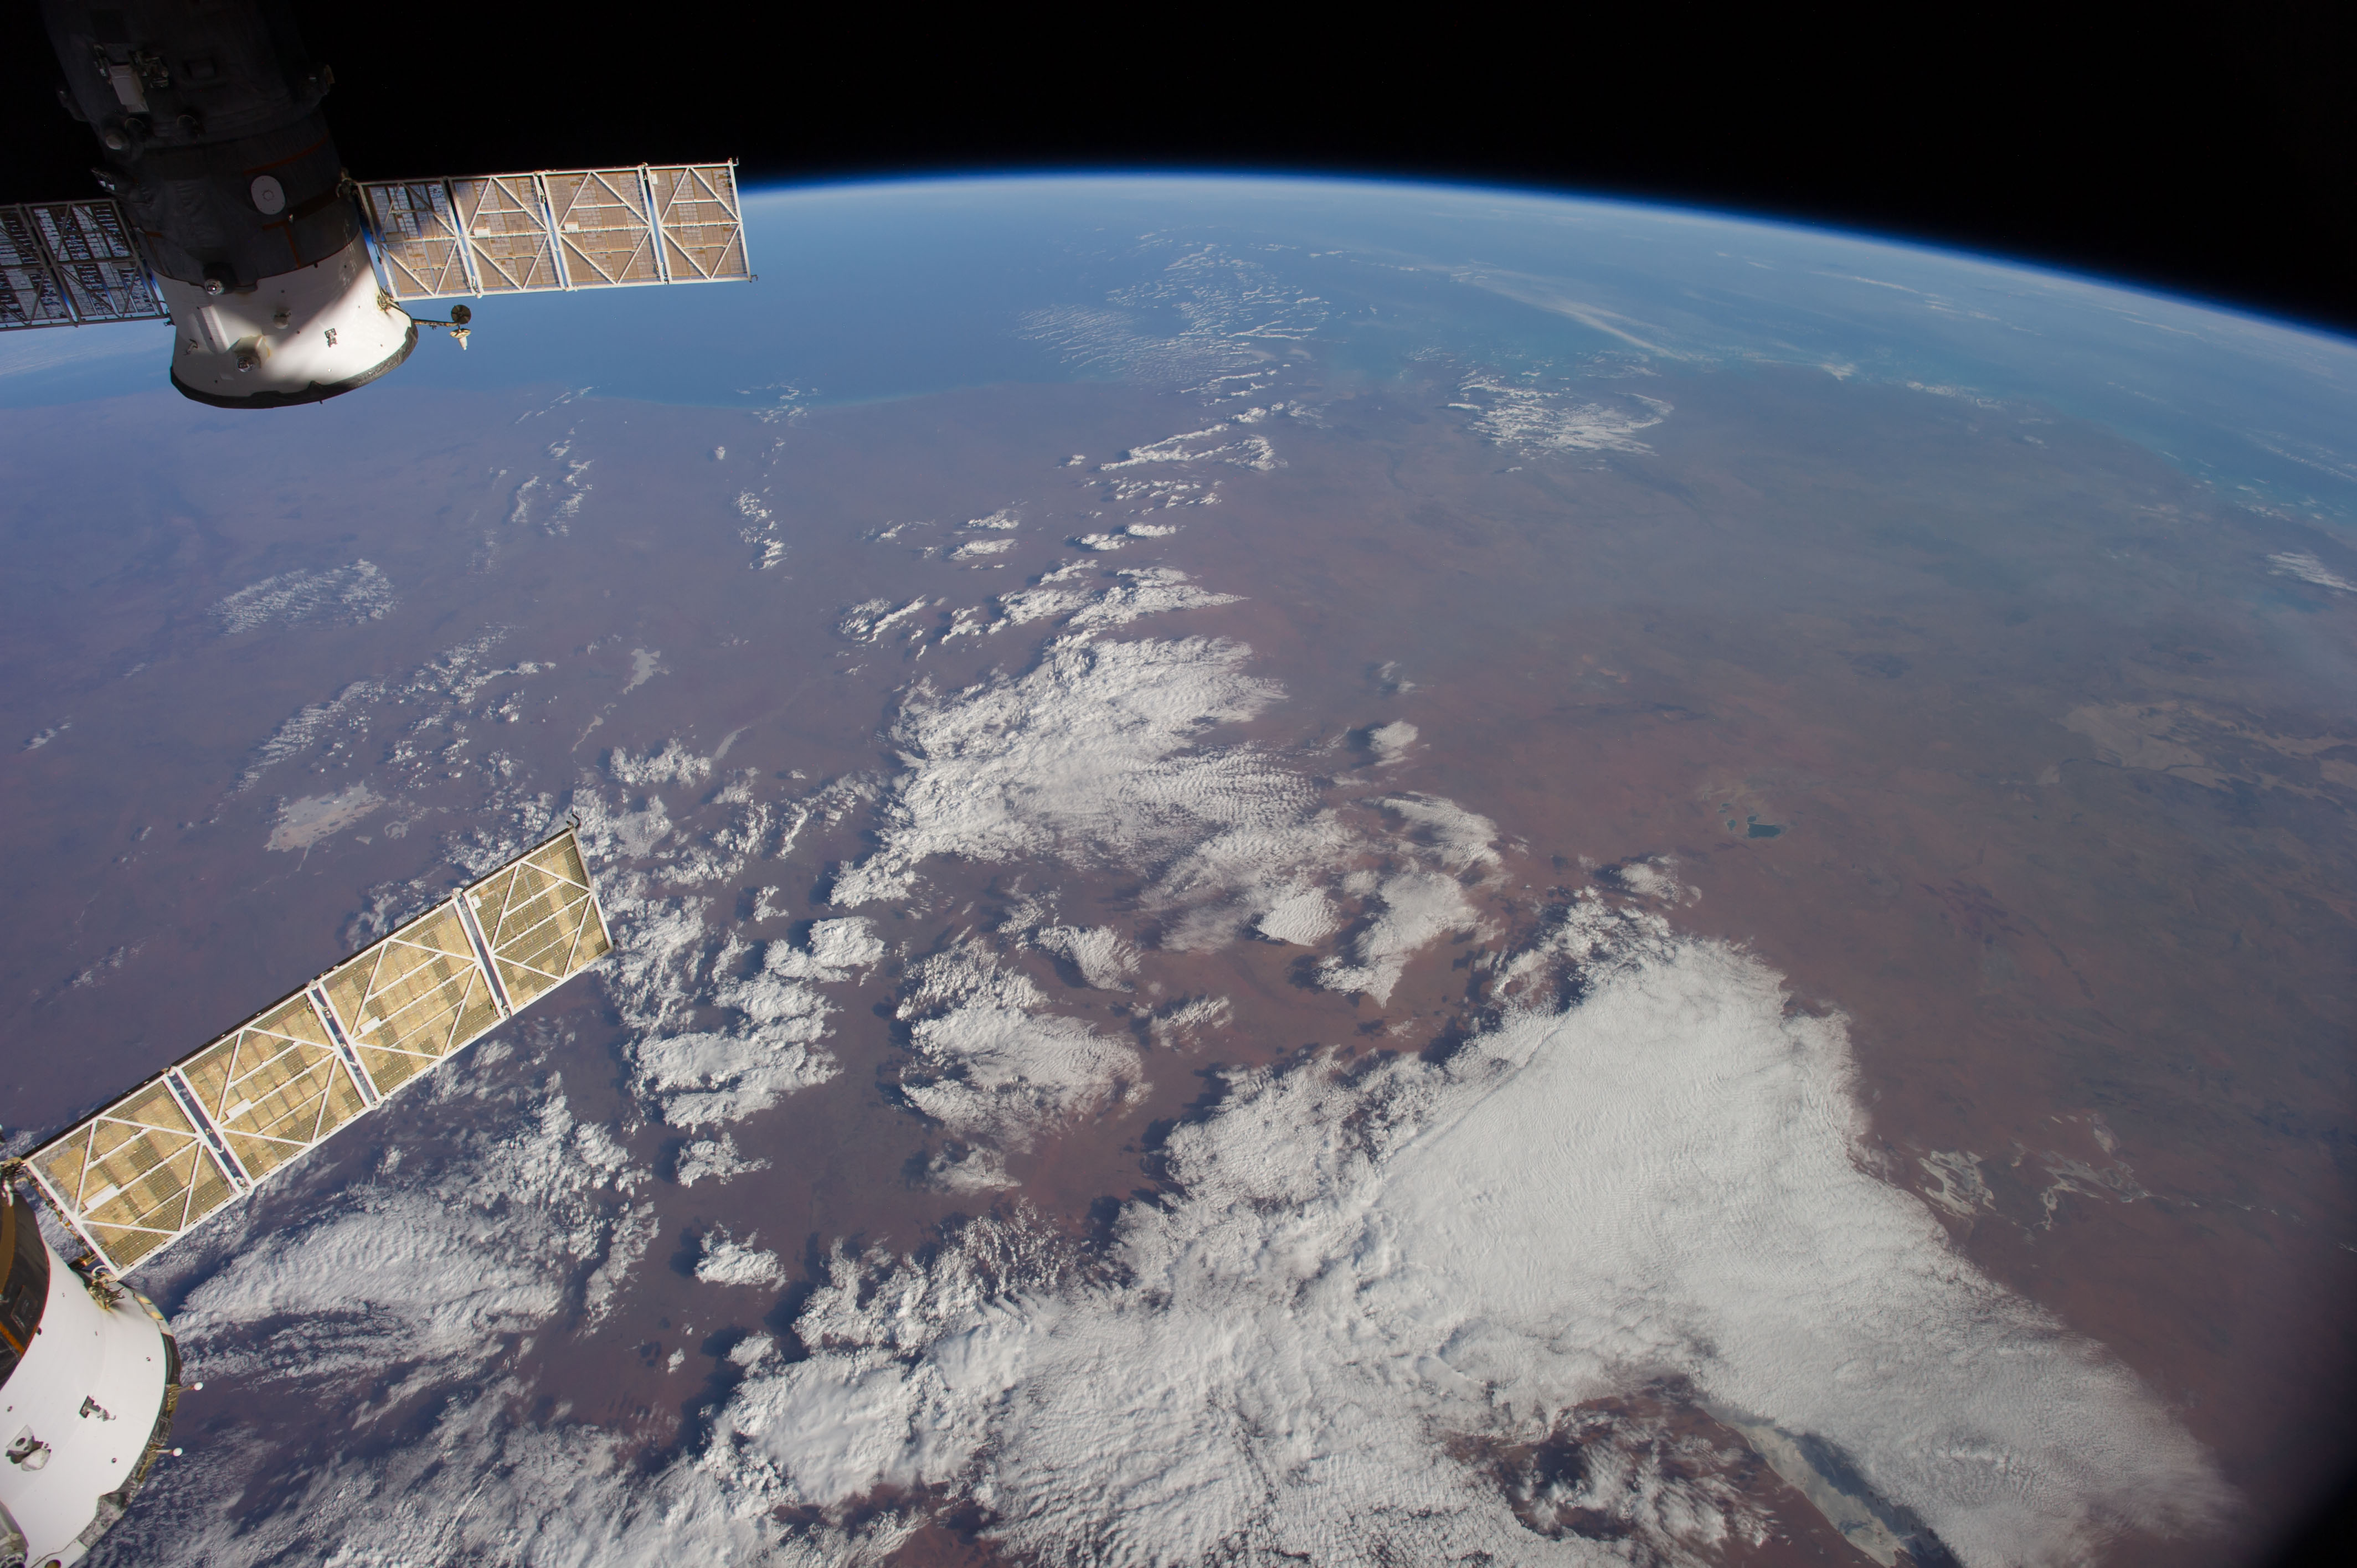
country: AUSTRALIA-WA
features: INDIAN O., L. GREGORY, L. MACKAY, GREAT SANDY DES., ATMOSPHERIC LIMB
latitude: -21.0
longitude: 125.5
